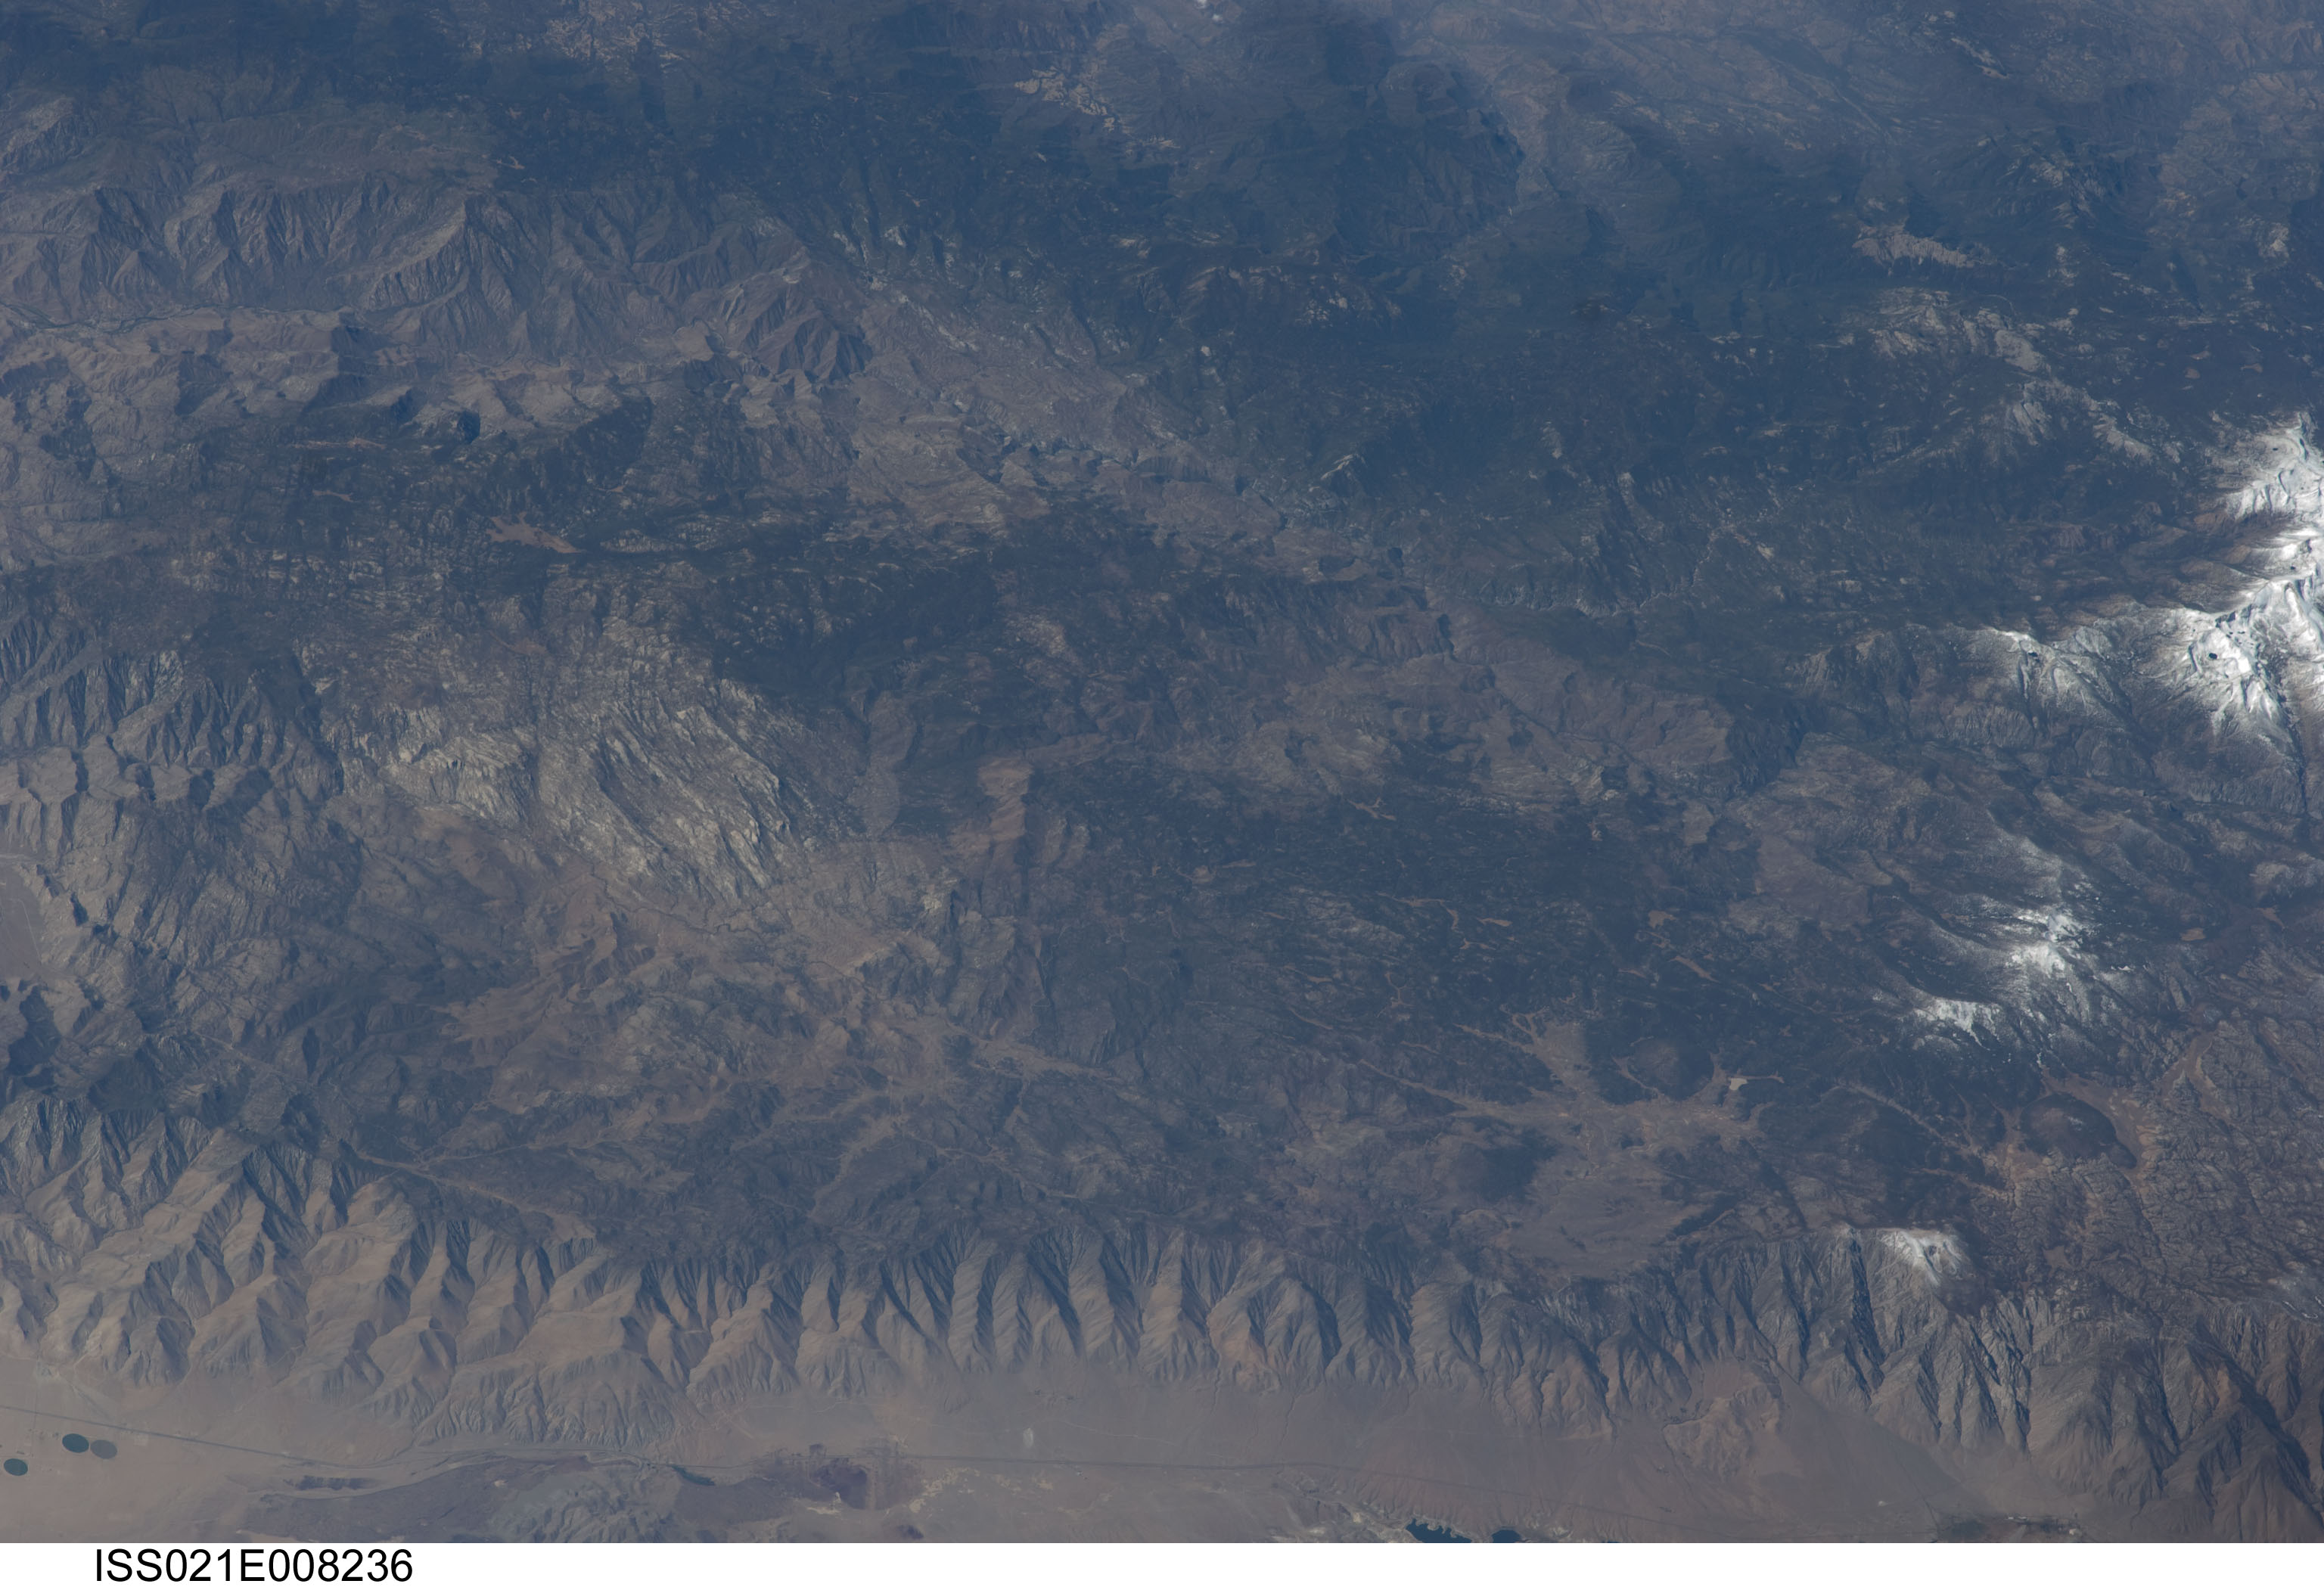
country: USA-CALIFORNIA
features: SIERRA NEVADA RA., FOREST, SNOW, VALLEYS
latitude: 36.1
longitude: -118.1
